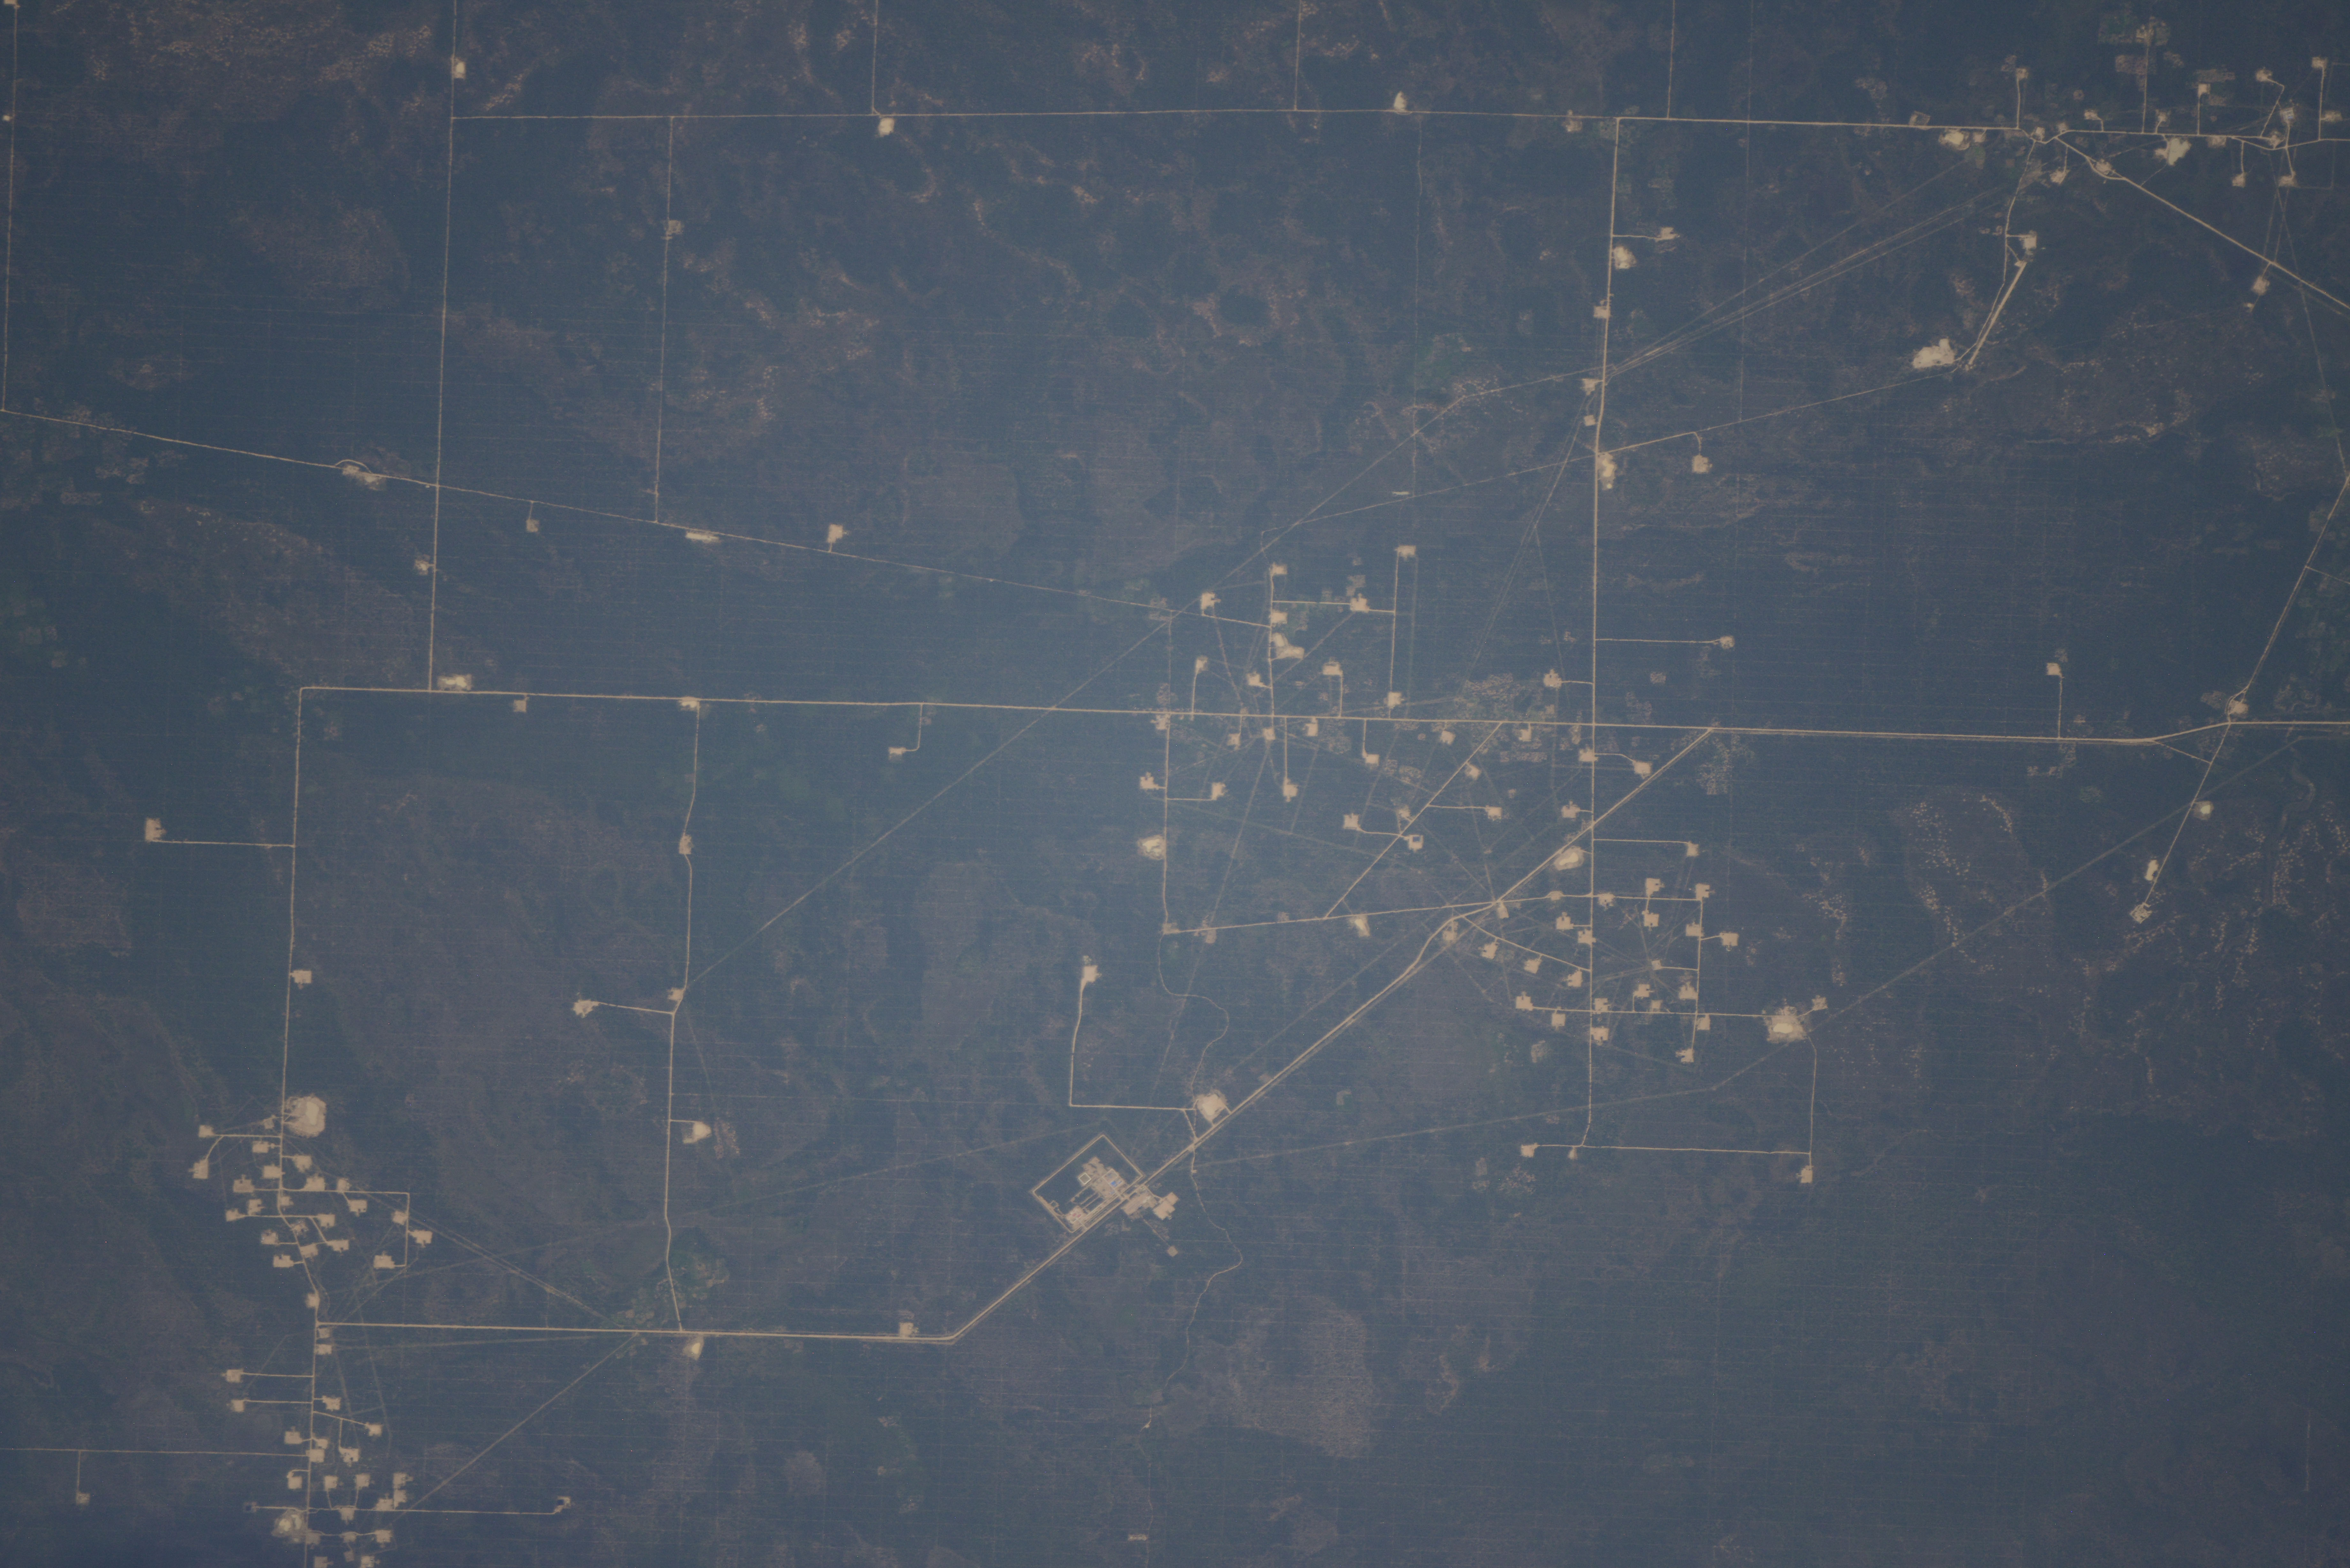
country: CHAD
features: OIL FIELDS, CHARI BAGUIRMI CHAD
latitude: 10.2
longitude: 16.9
